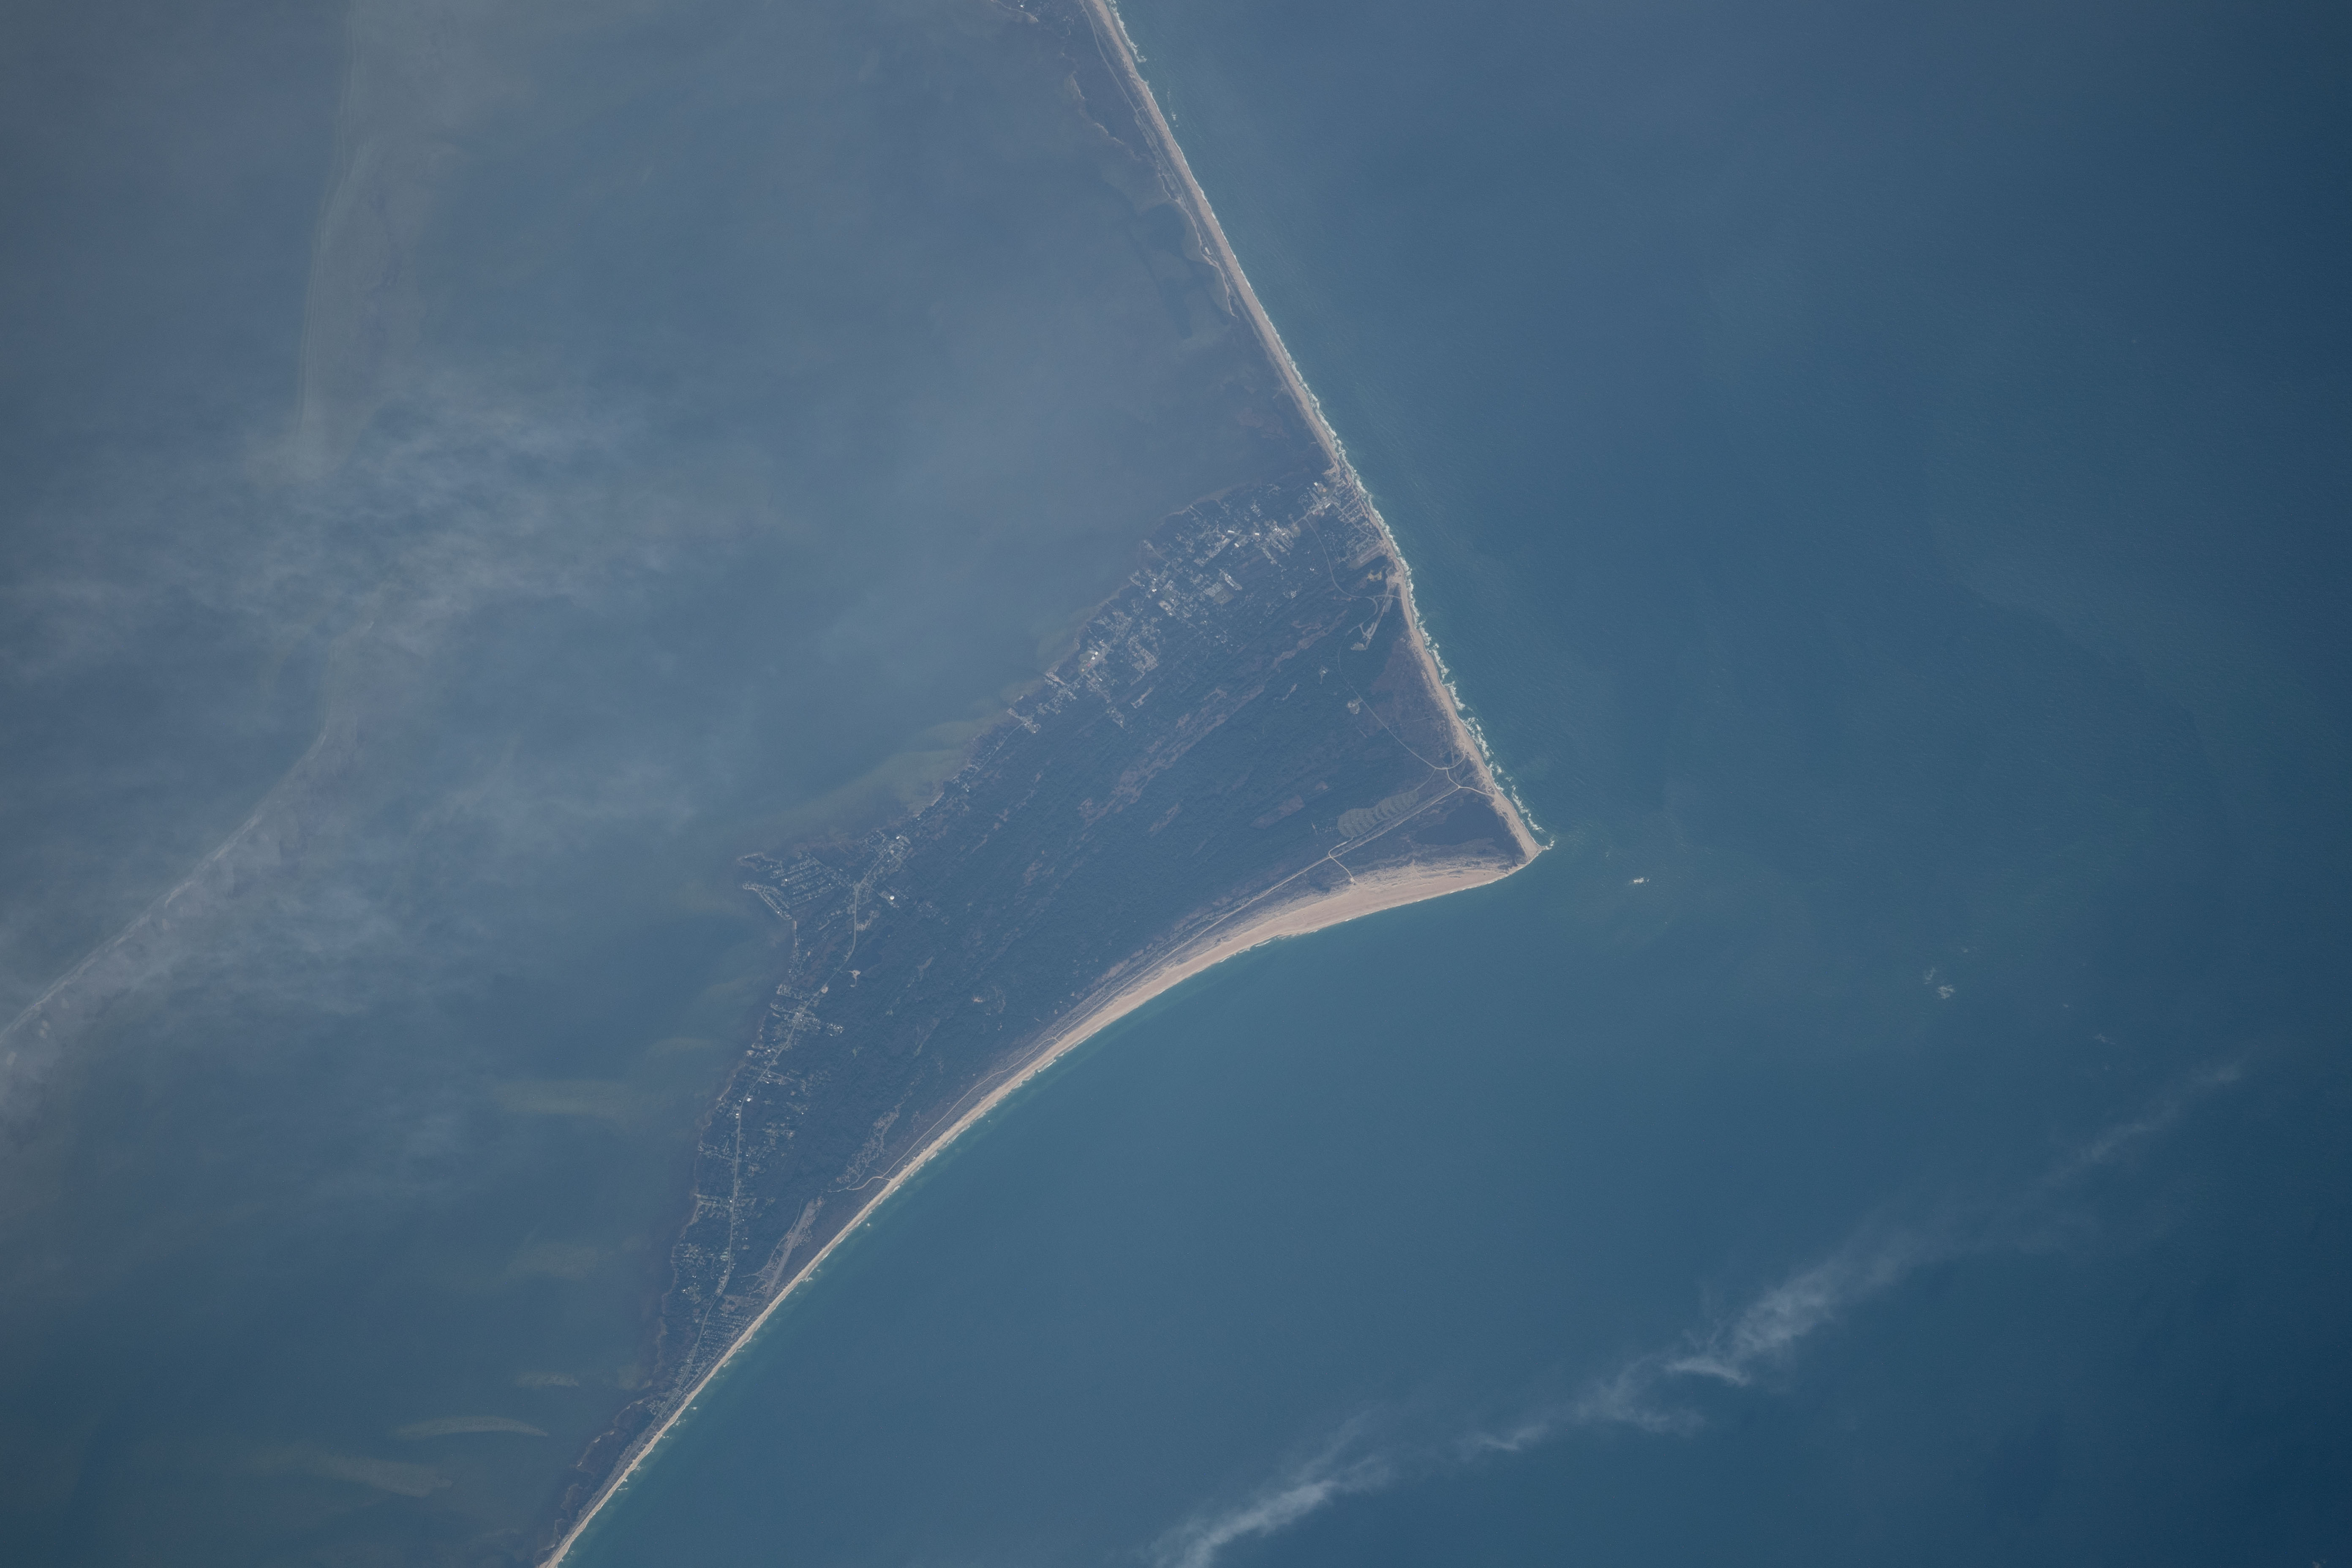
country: USA-NORTH CAROLINA
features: HATTERAS BIGHT, ATLANTIC OCEAN, COAST, HATTERAS ISLAND
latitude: 35.2
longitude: -75.5
